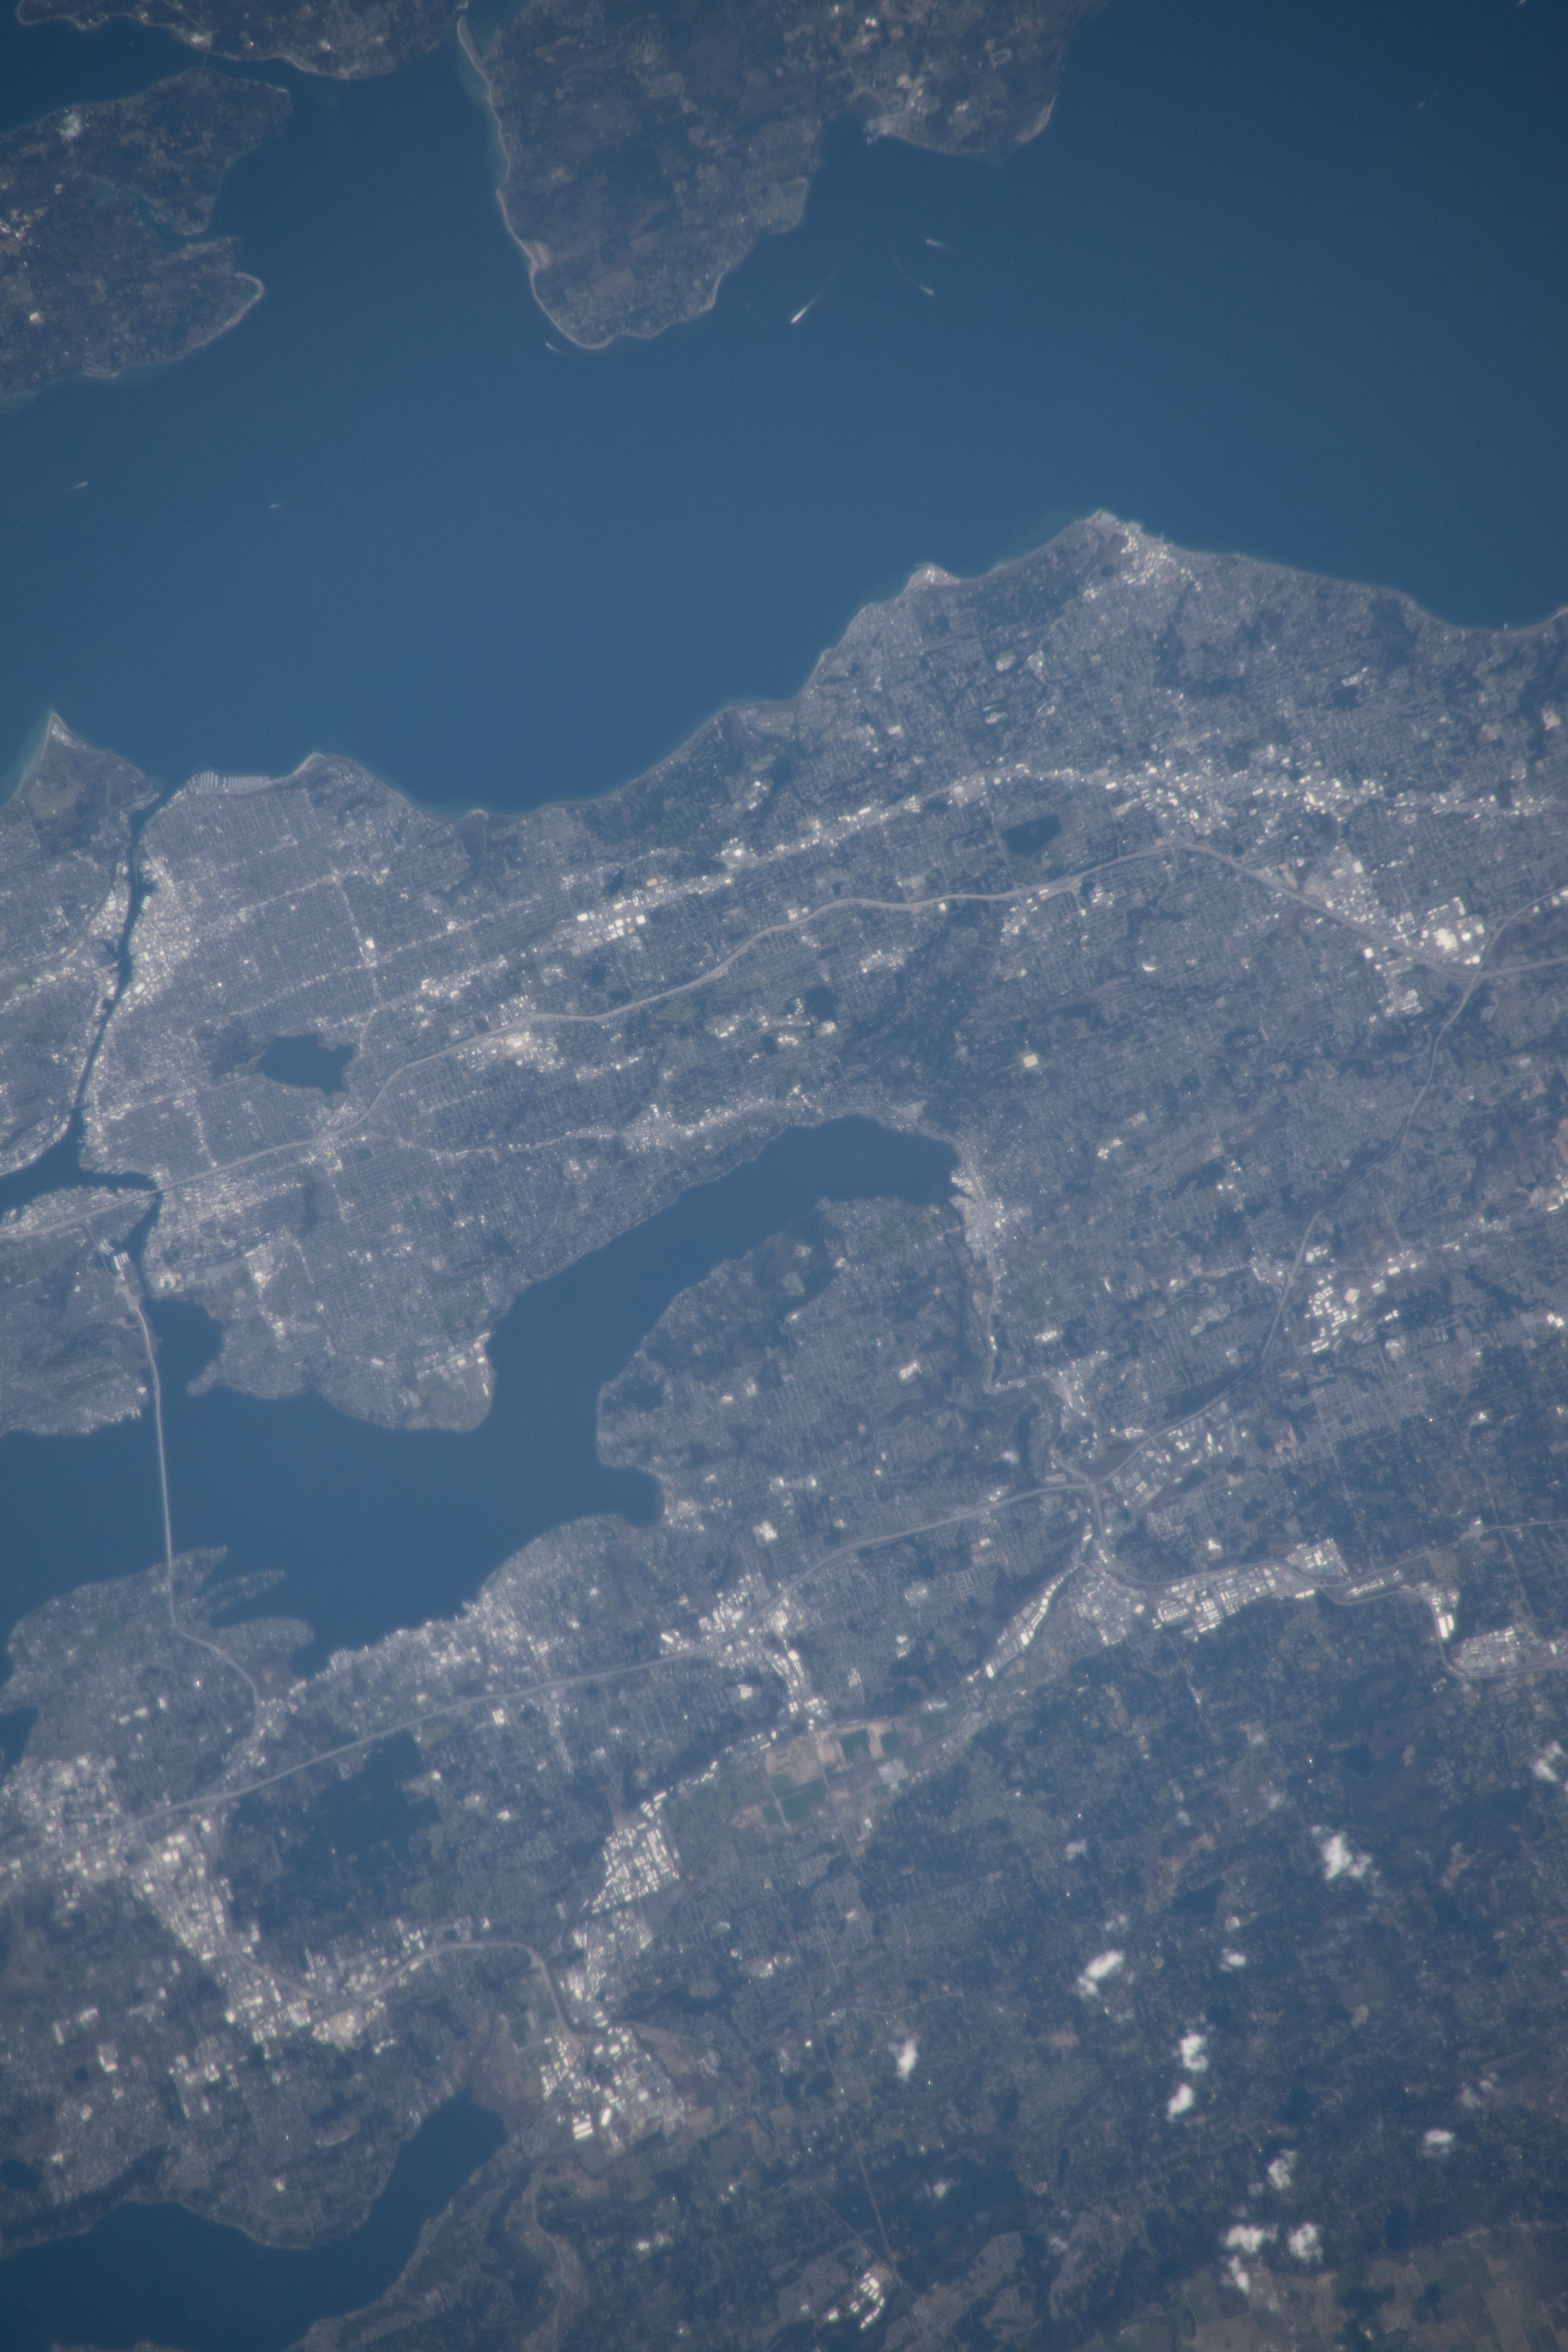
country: USA-WASHINGTON
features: KIRKLAND, LAKE WASHINGTON
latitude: 47.7
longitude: -122.3
